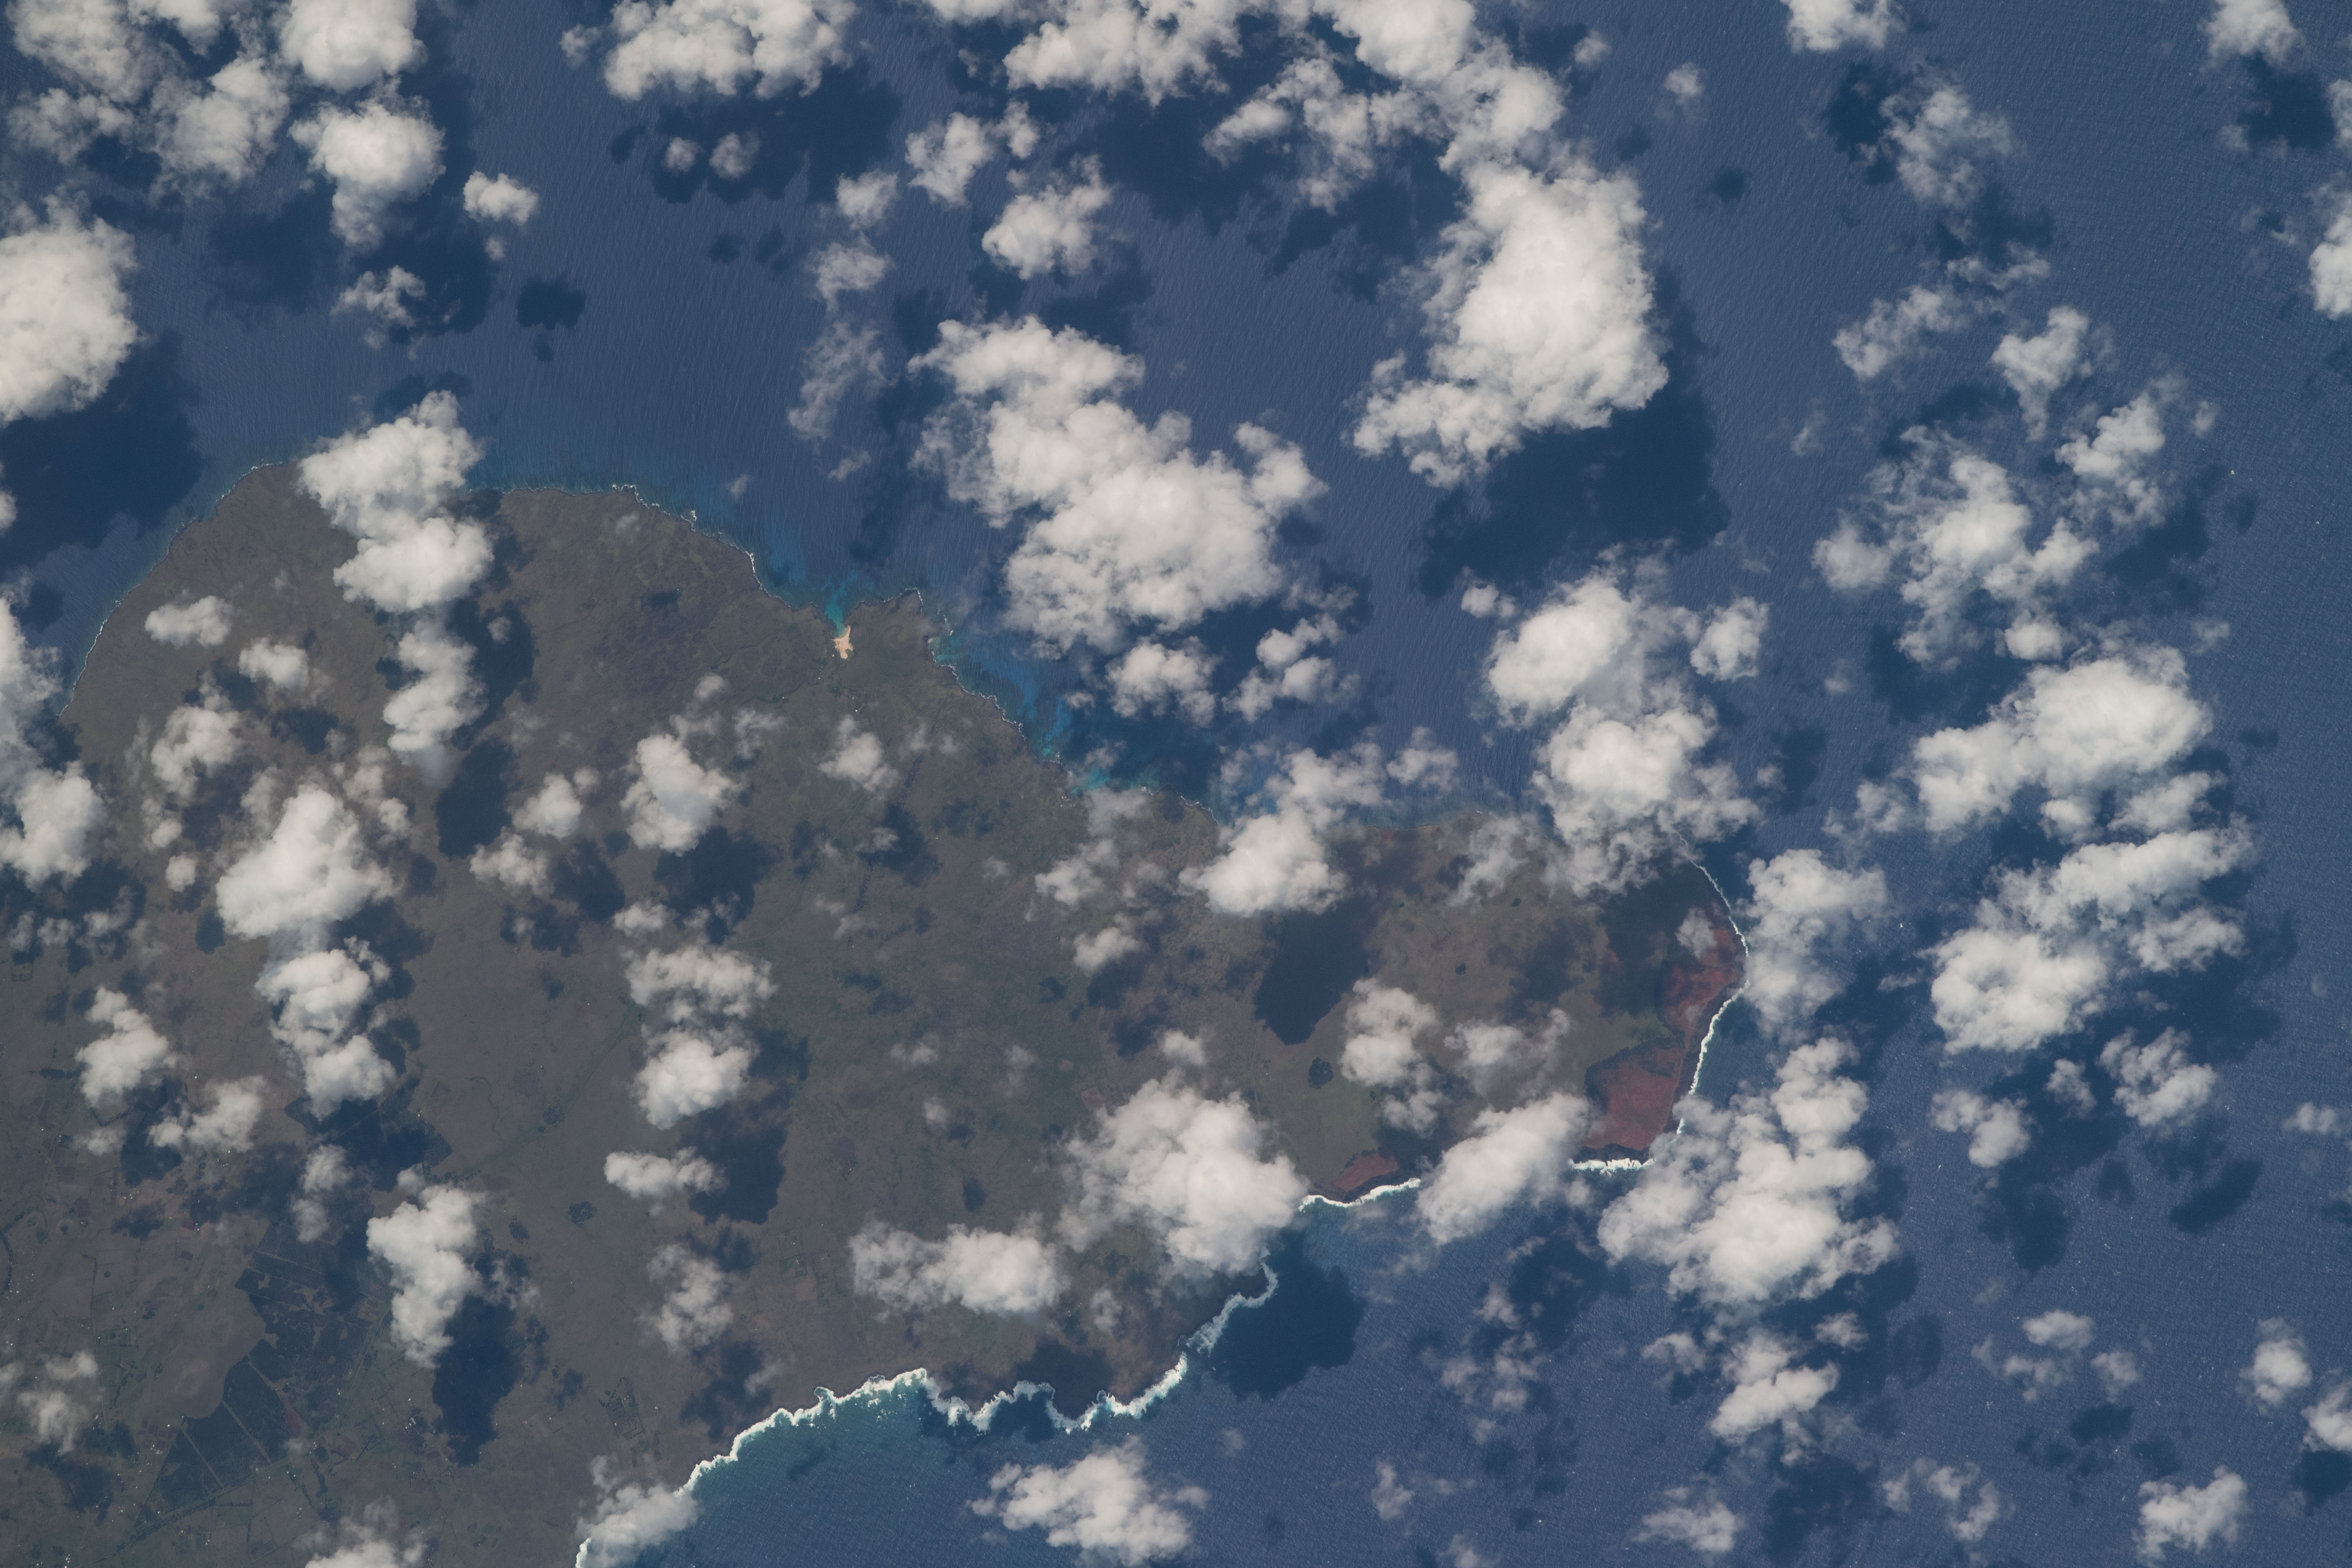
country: EASTER ISLAND
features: HANGA ROA, EASTER ISLAND, MOAI SEAMOUNT
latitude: -27.1
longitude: -109.3
